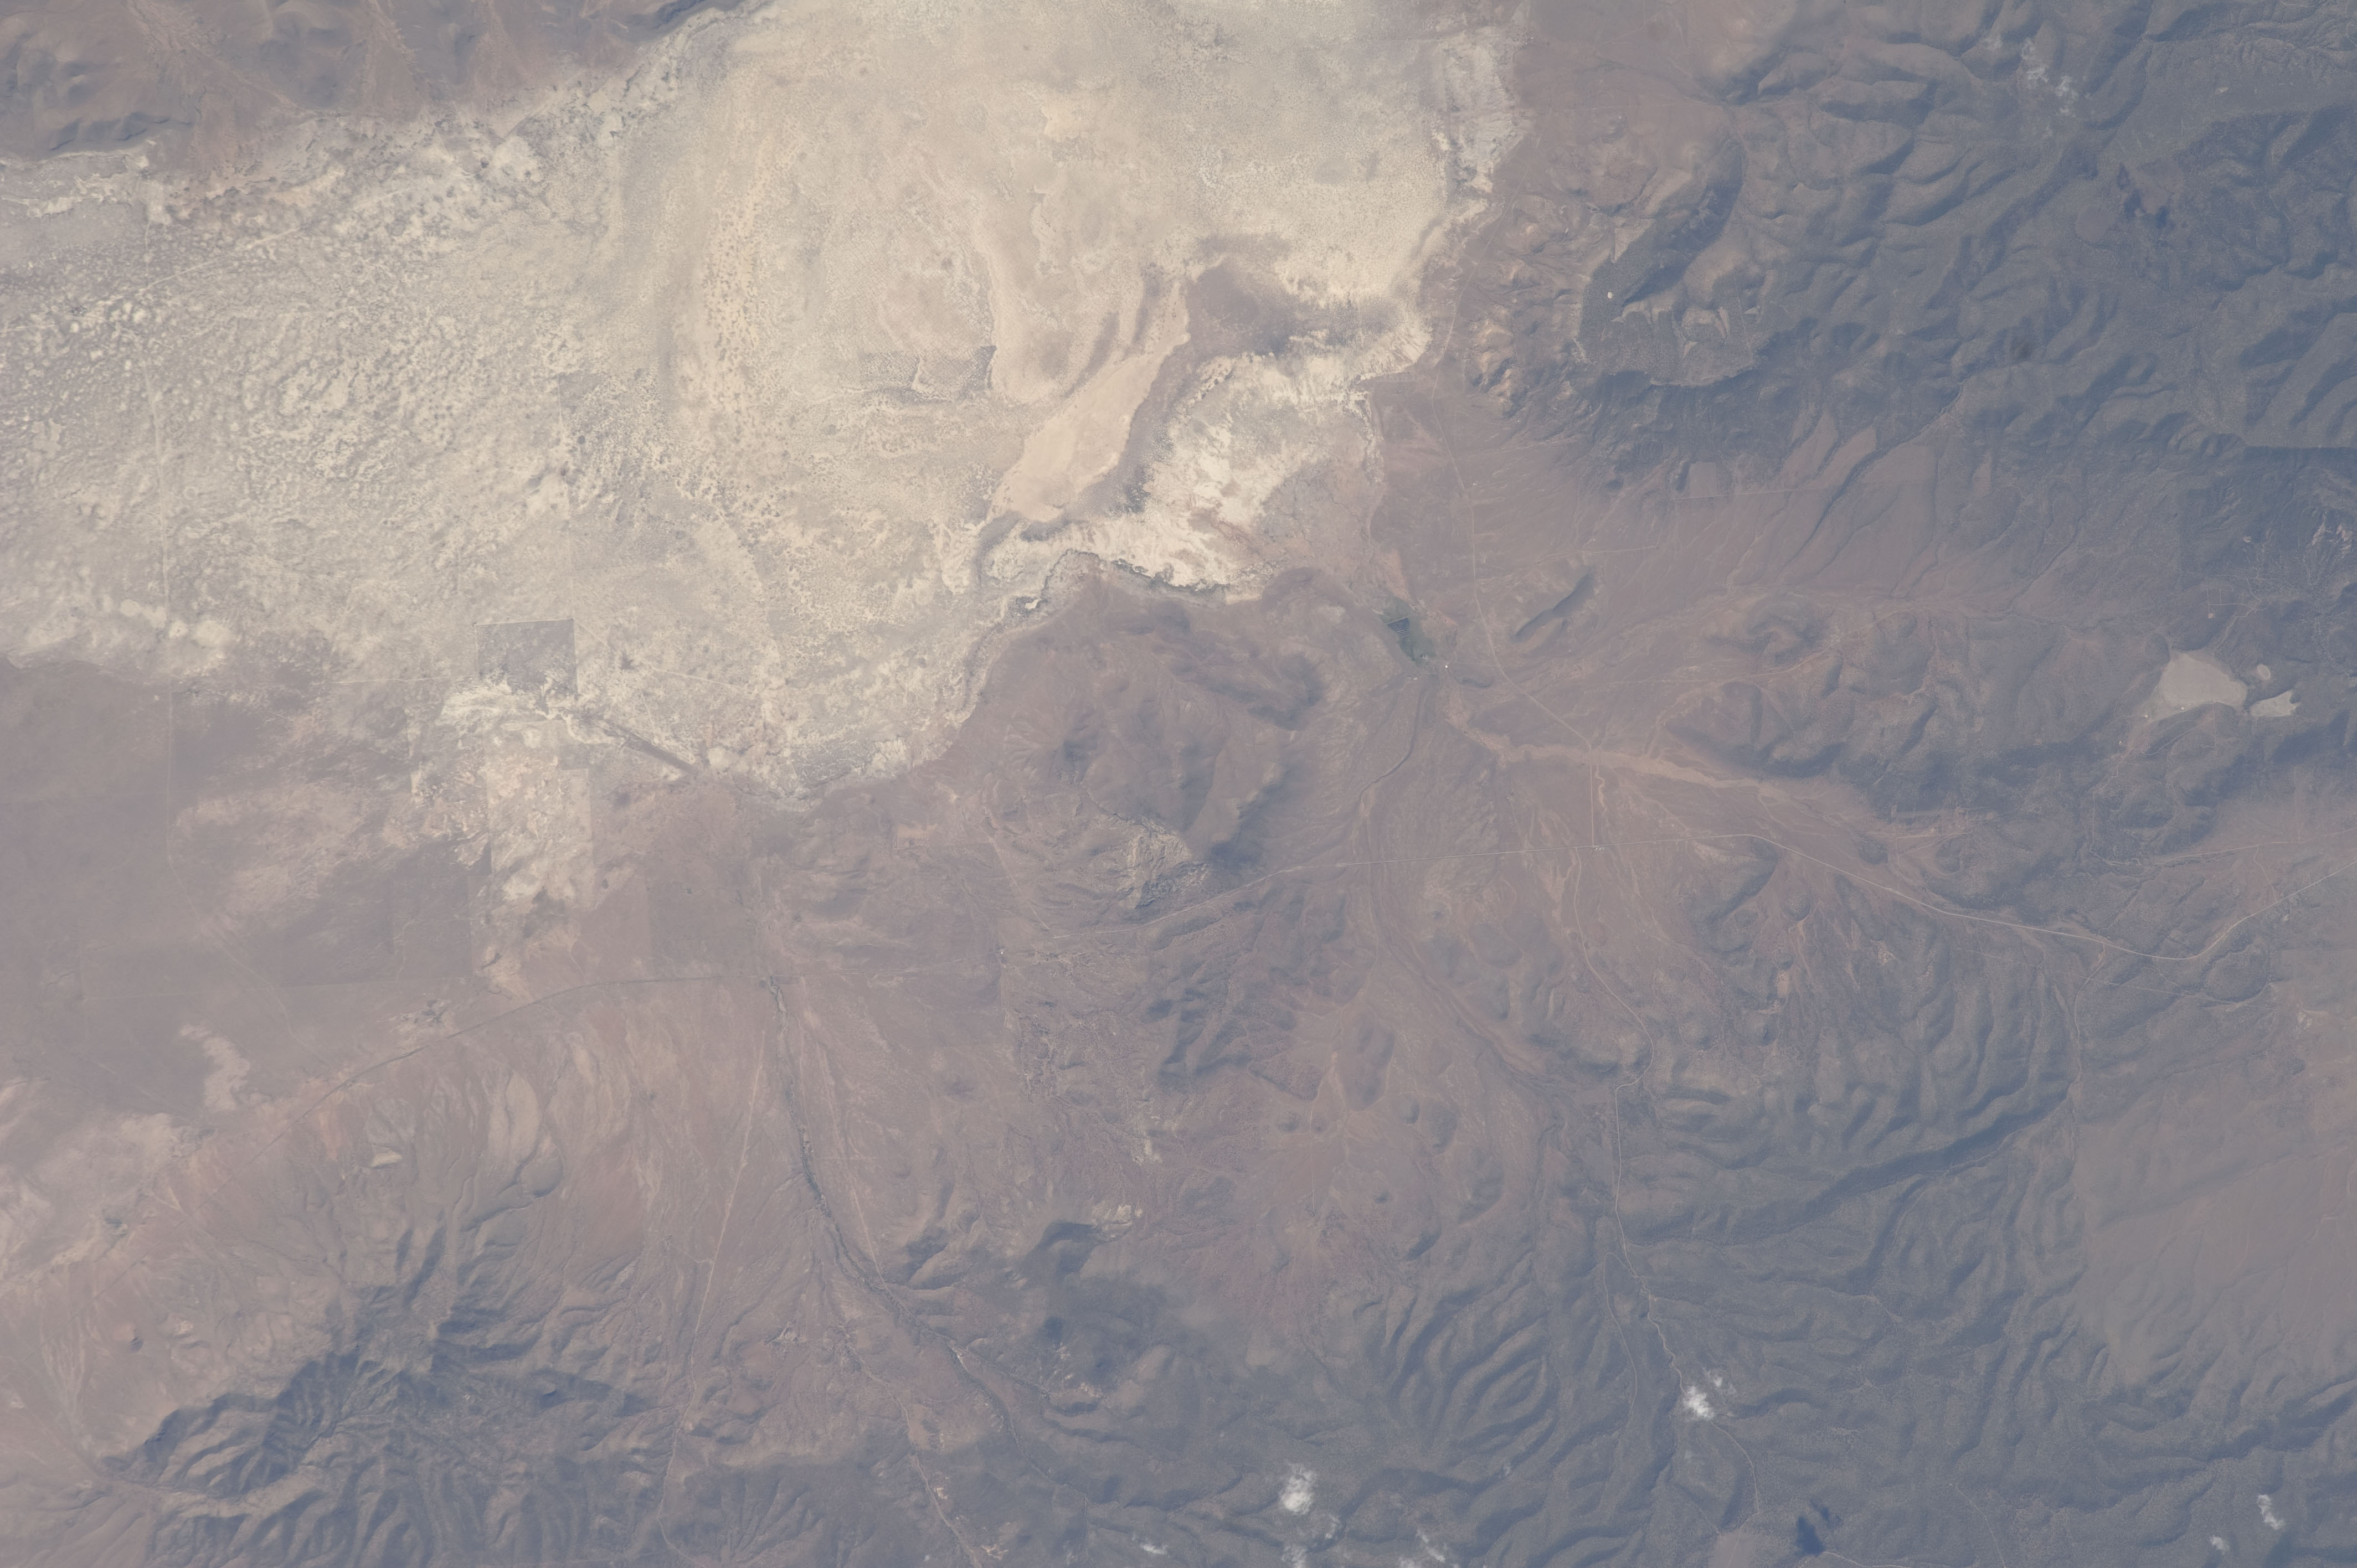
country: USA-NEW MEXICO
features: W. PLAINS OF ST AUGUSTINE, SALT PAN, TULAROSA MTS.
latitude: 33.9
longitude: -108.3
